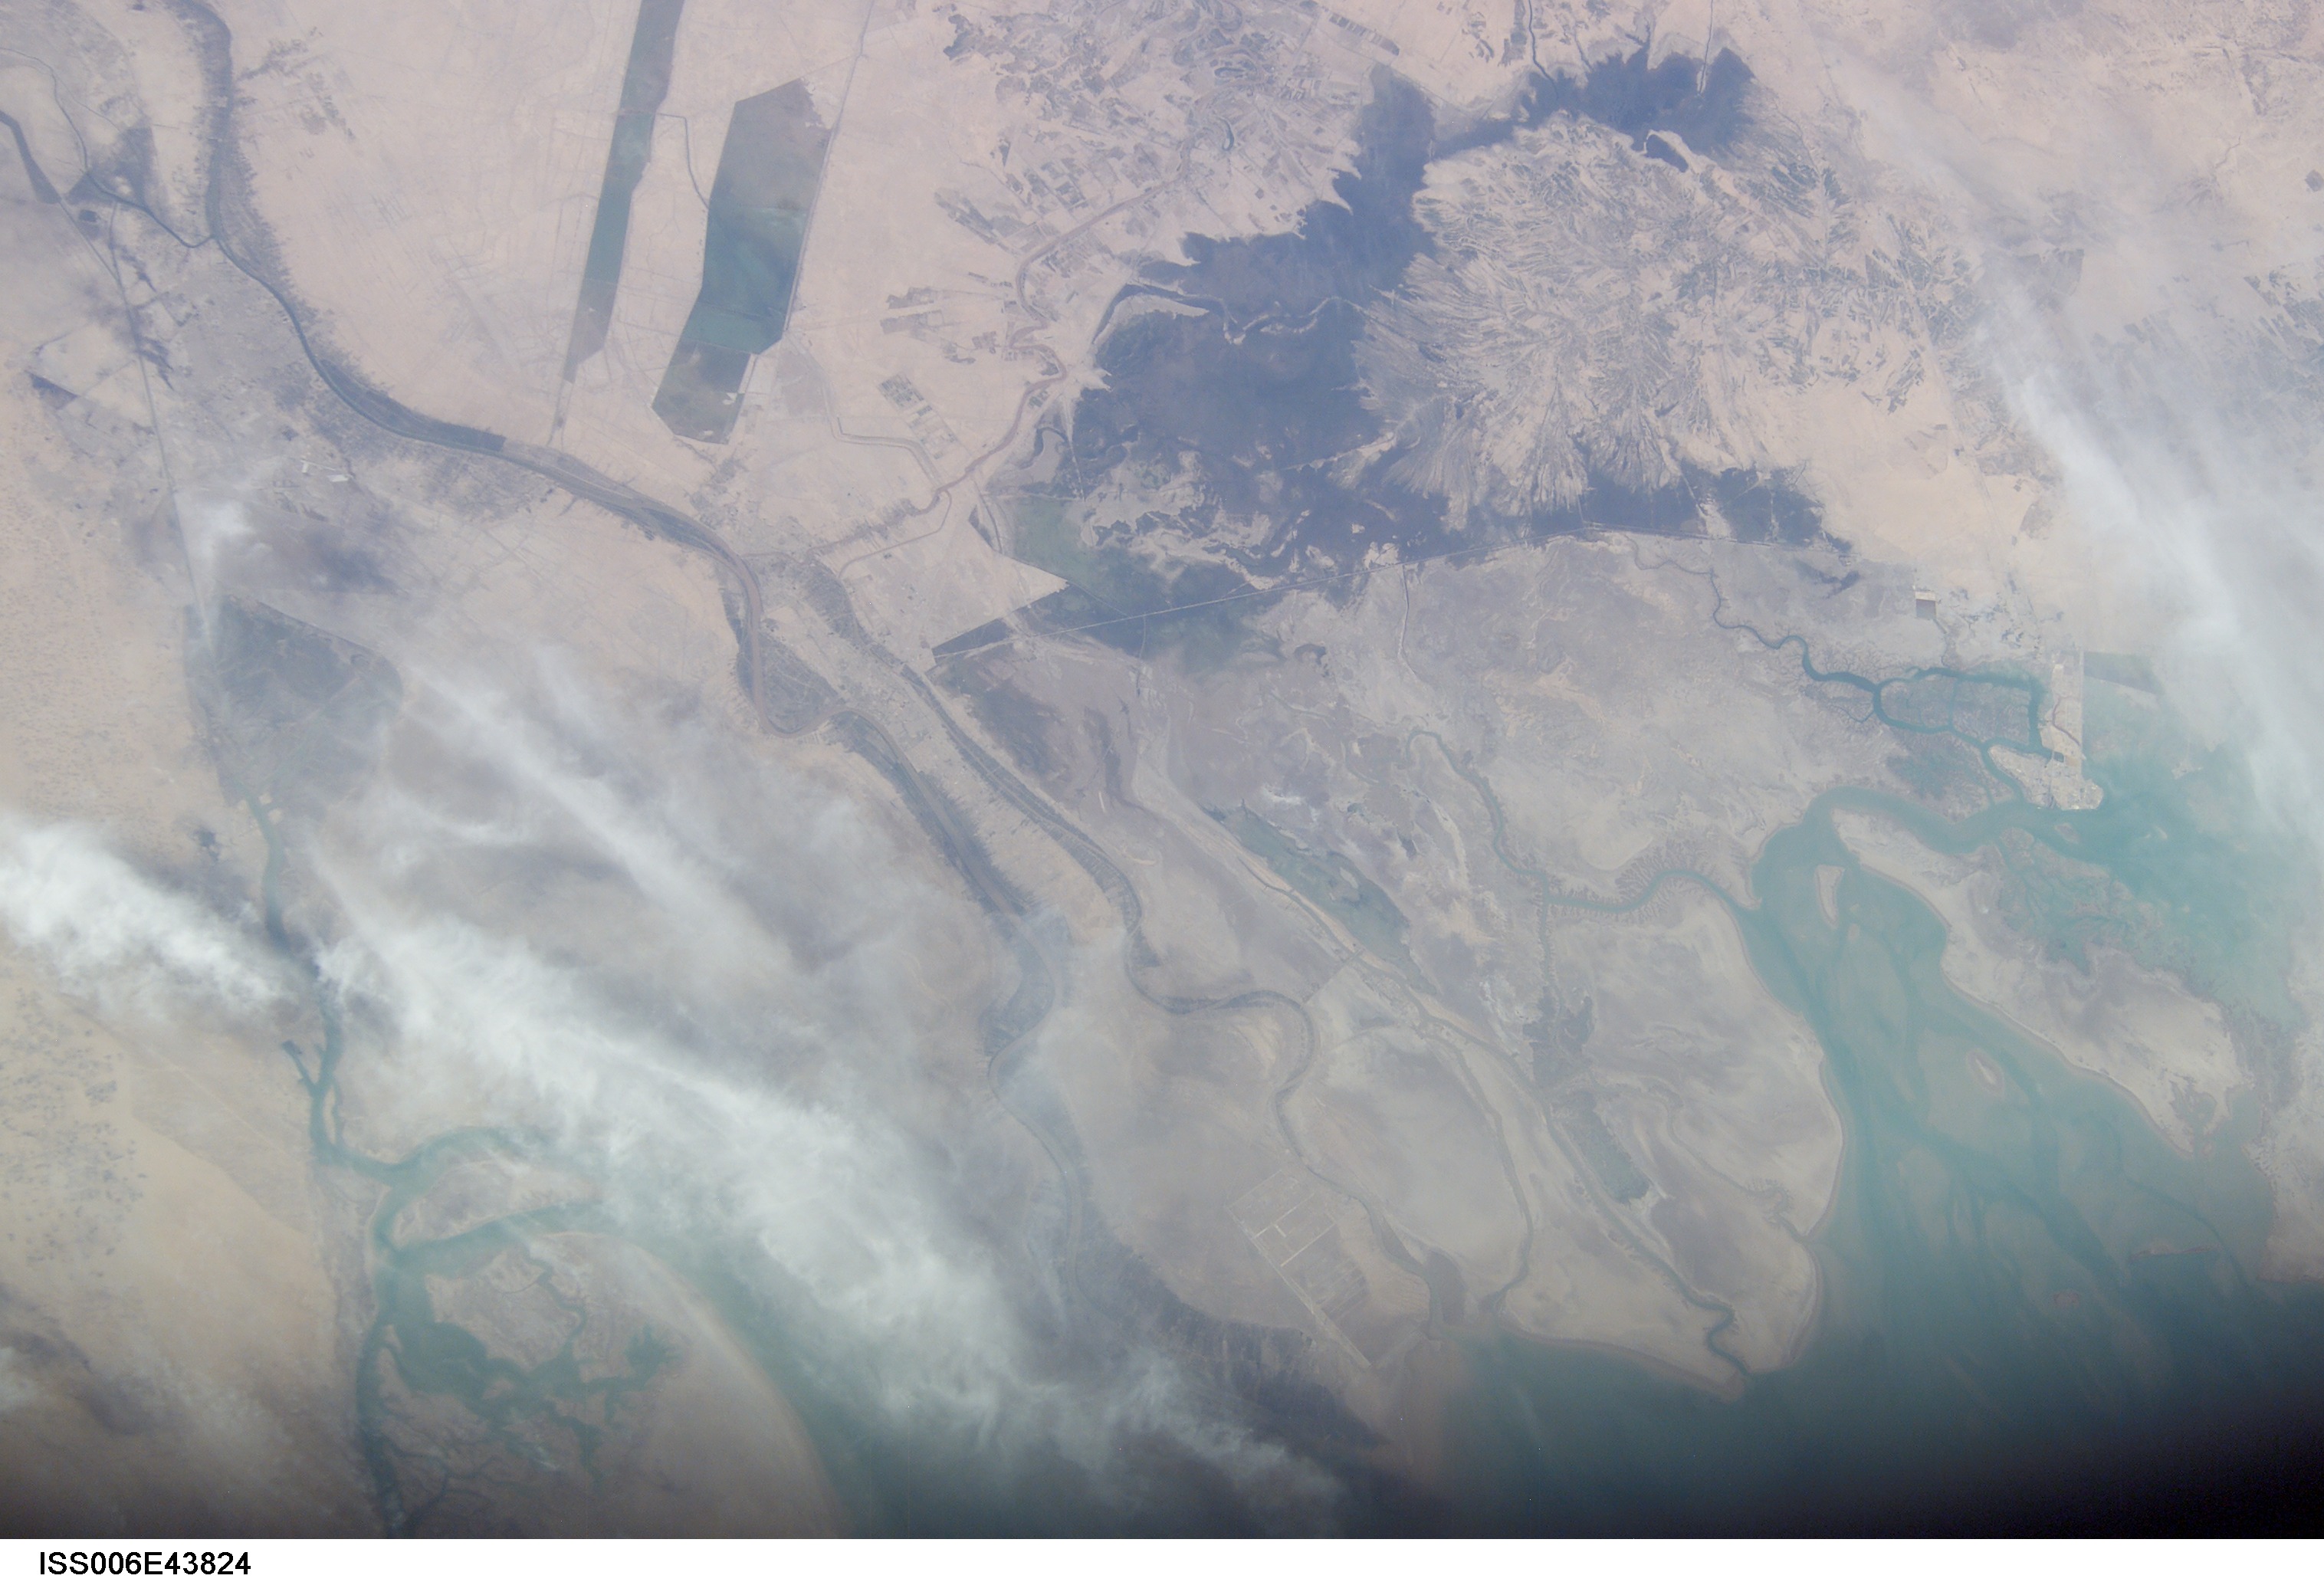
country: IRAN
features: EUPHRATES RIVER, GHAZLAN BAY
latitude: 30.5
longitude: 48.5
